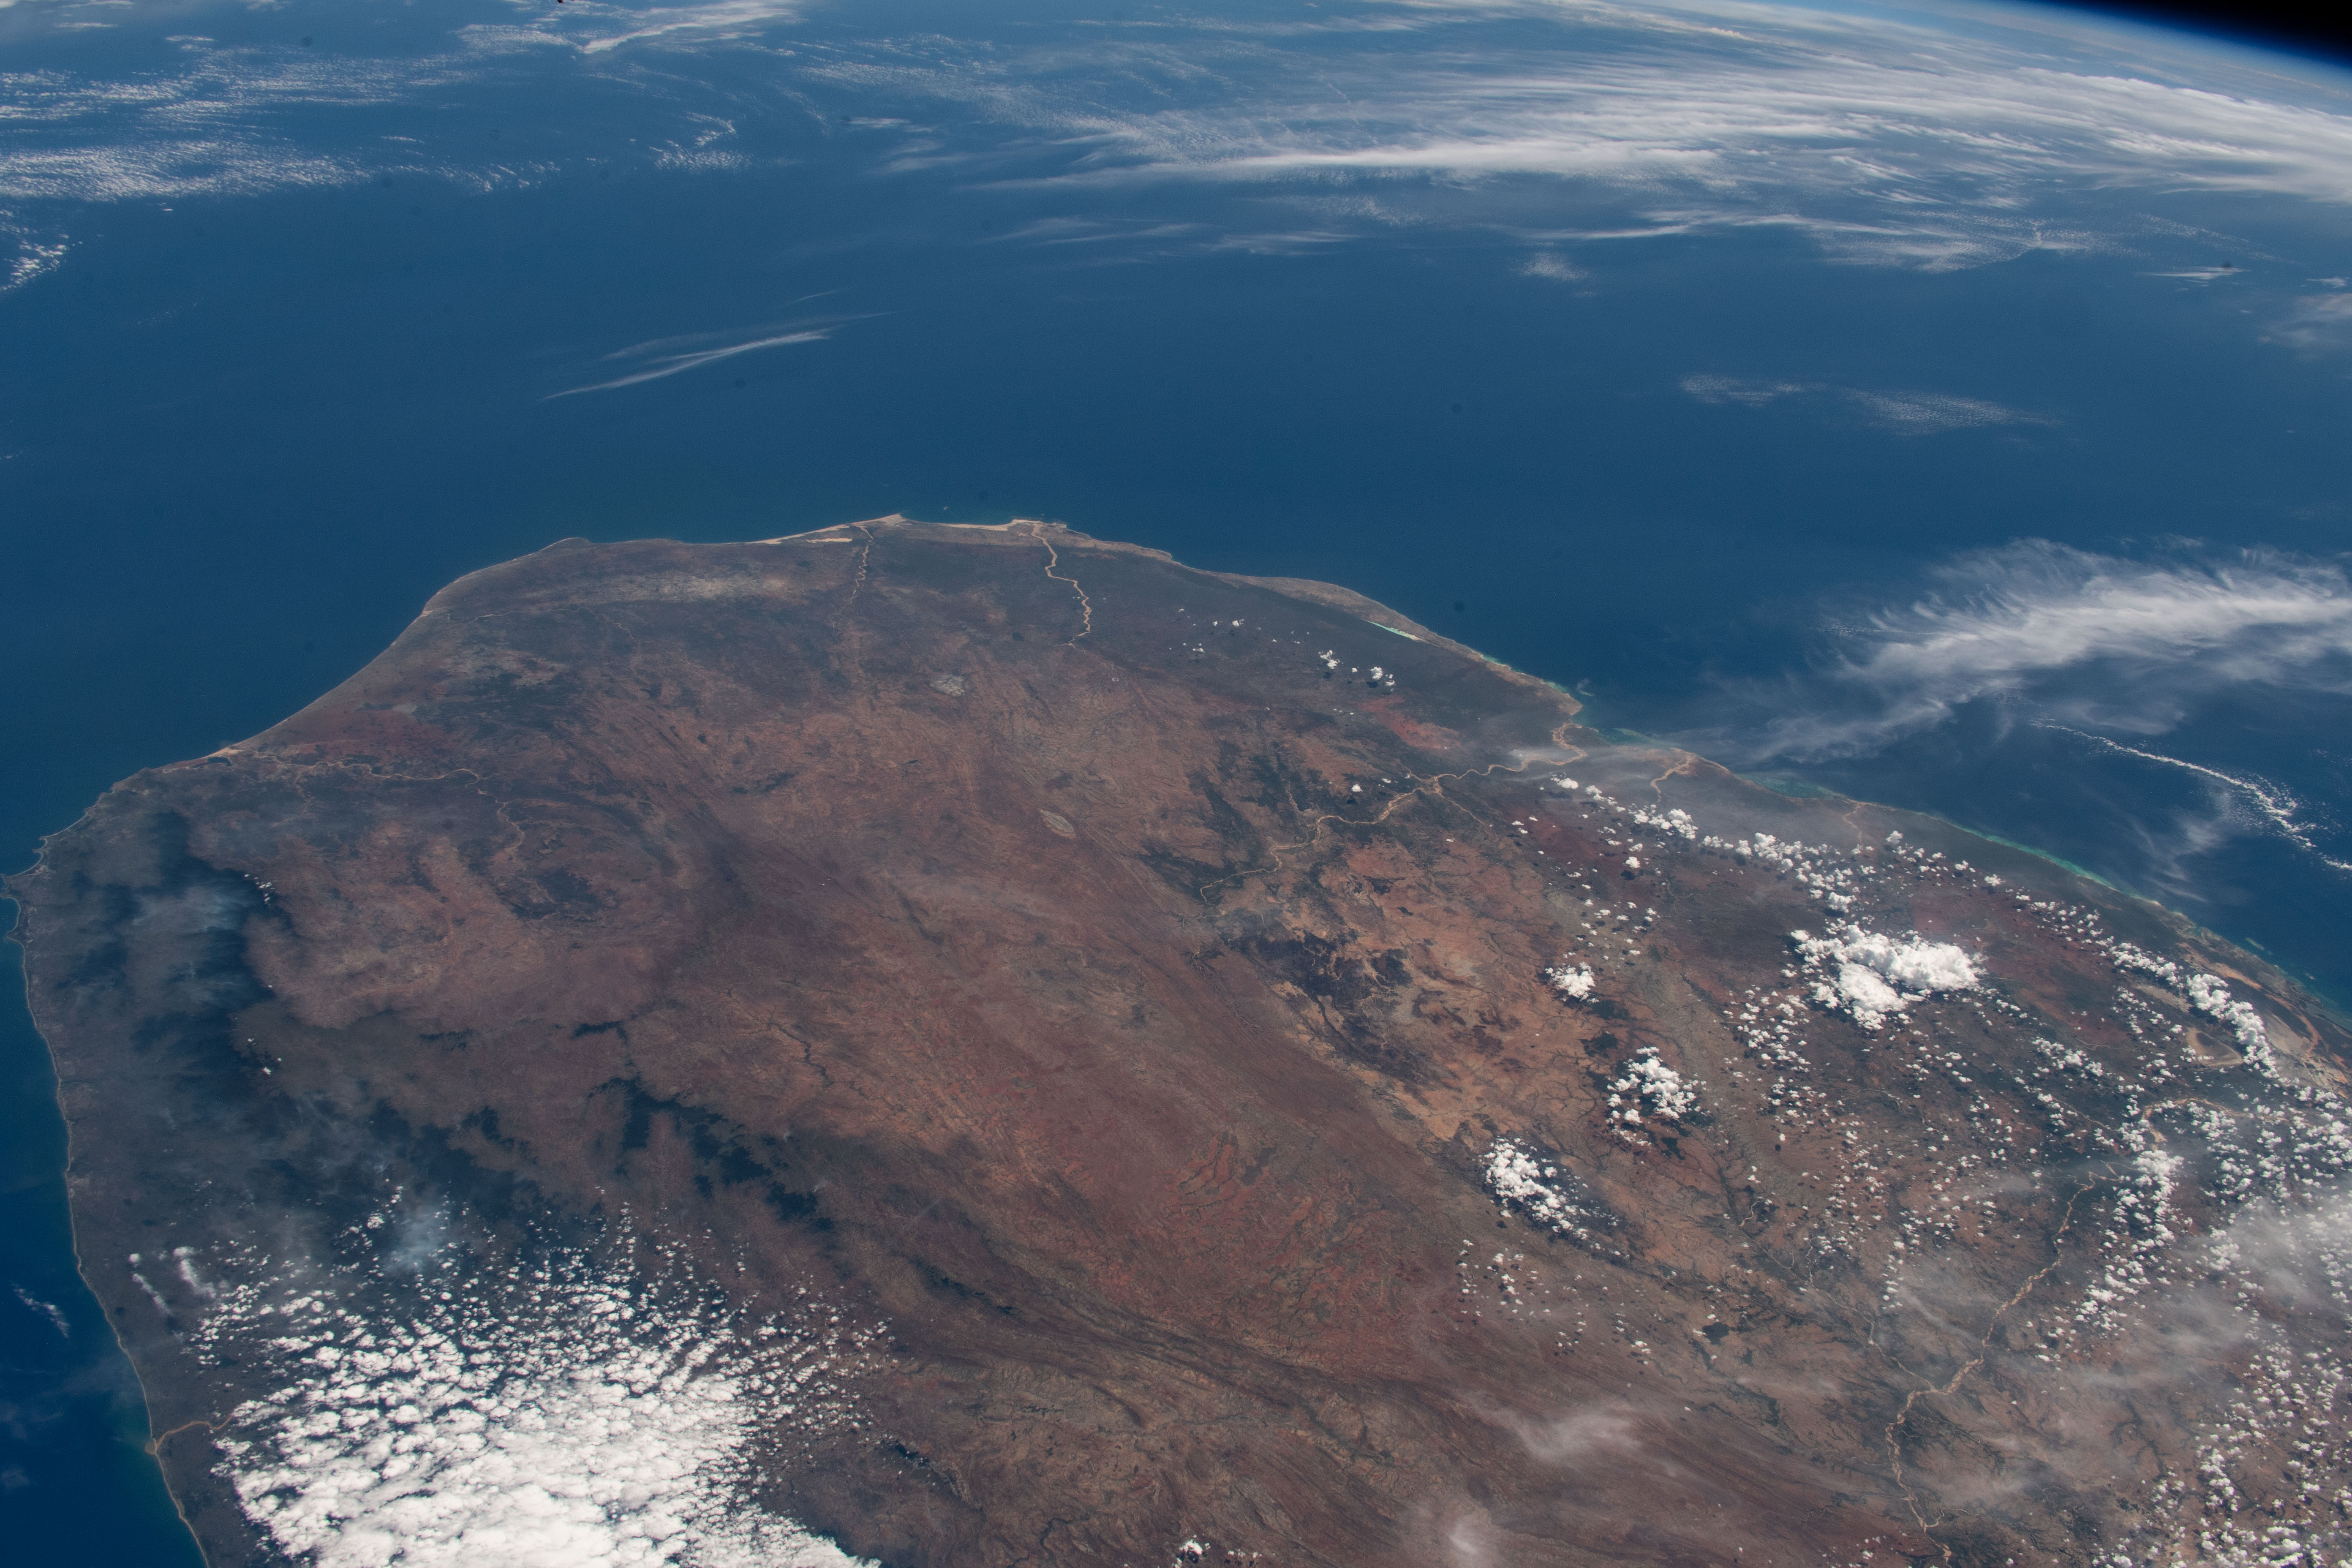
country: MADAGASCAR
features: MADAGASCAR, TOLIARA
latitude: -23.5
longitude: 44.5
